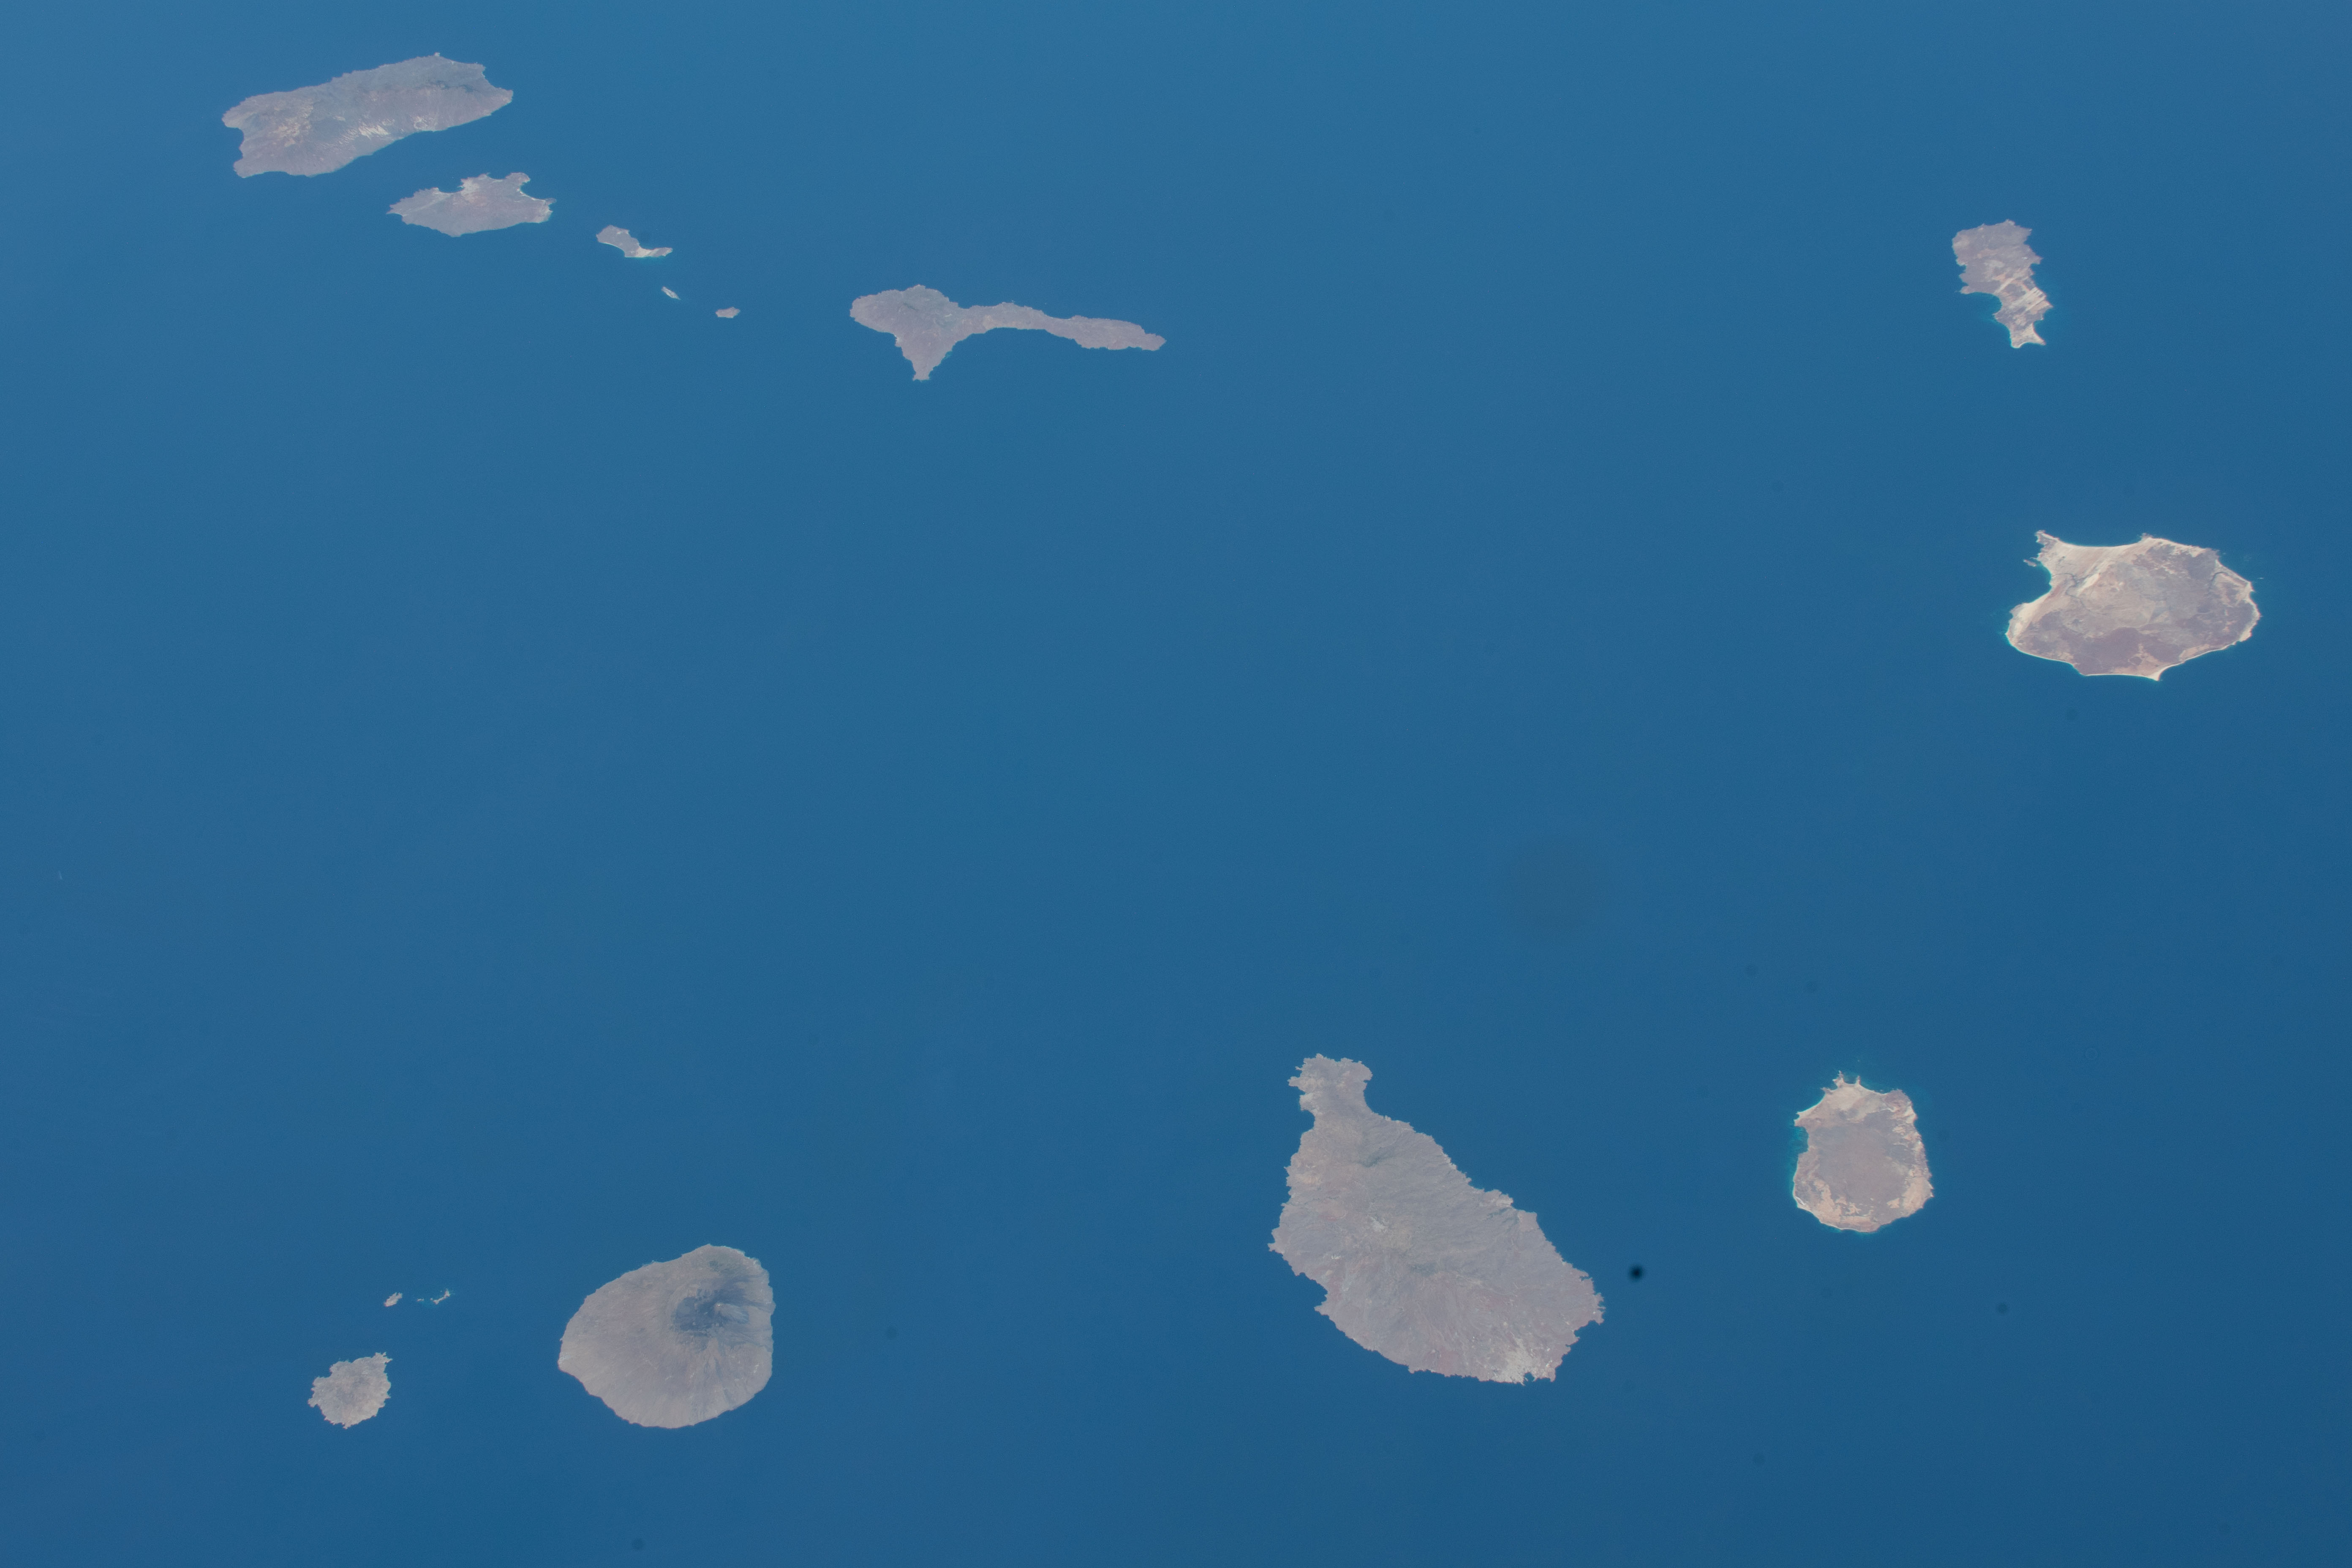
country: CAPE VERDE ISLANDS
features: CAPE VERDE ISLANDS
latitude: 15.5
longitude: -24.0
